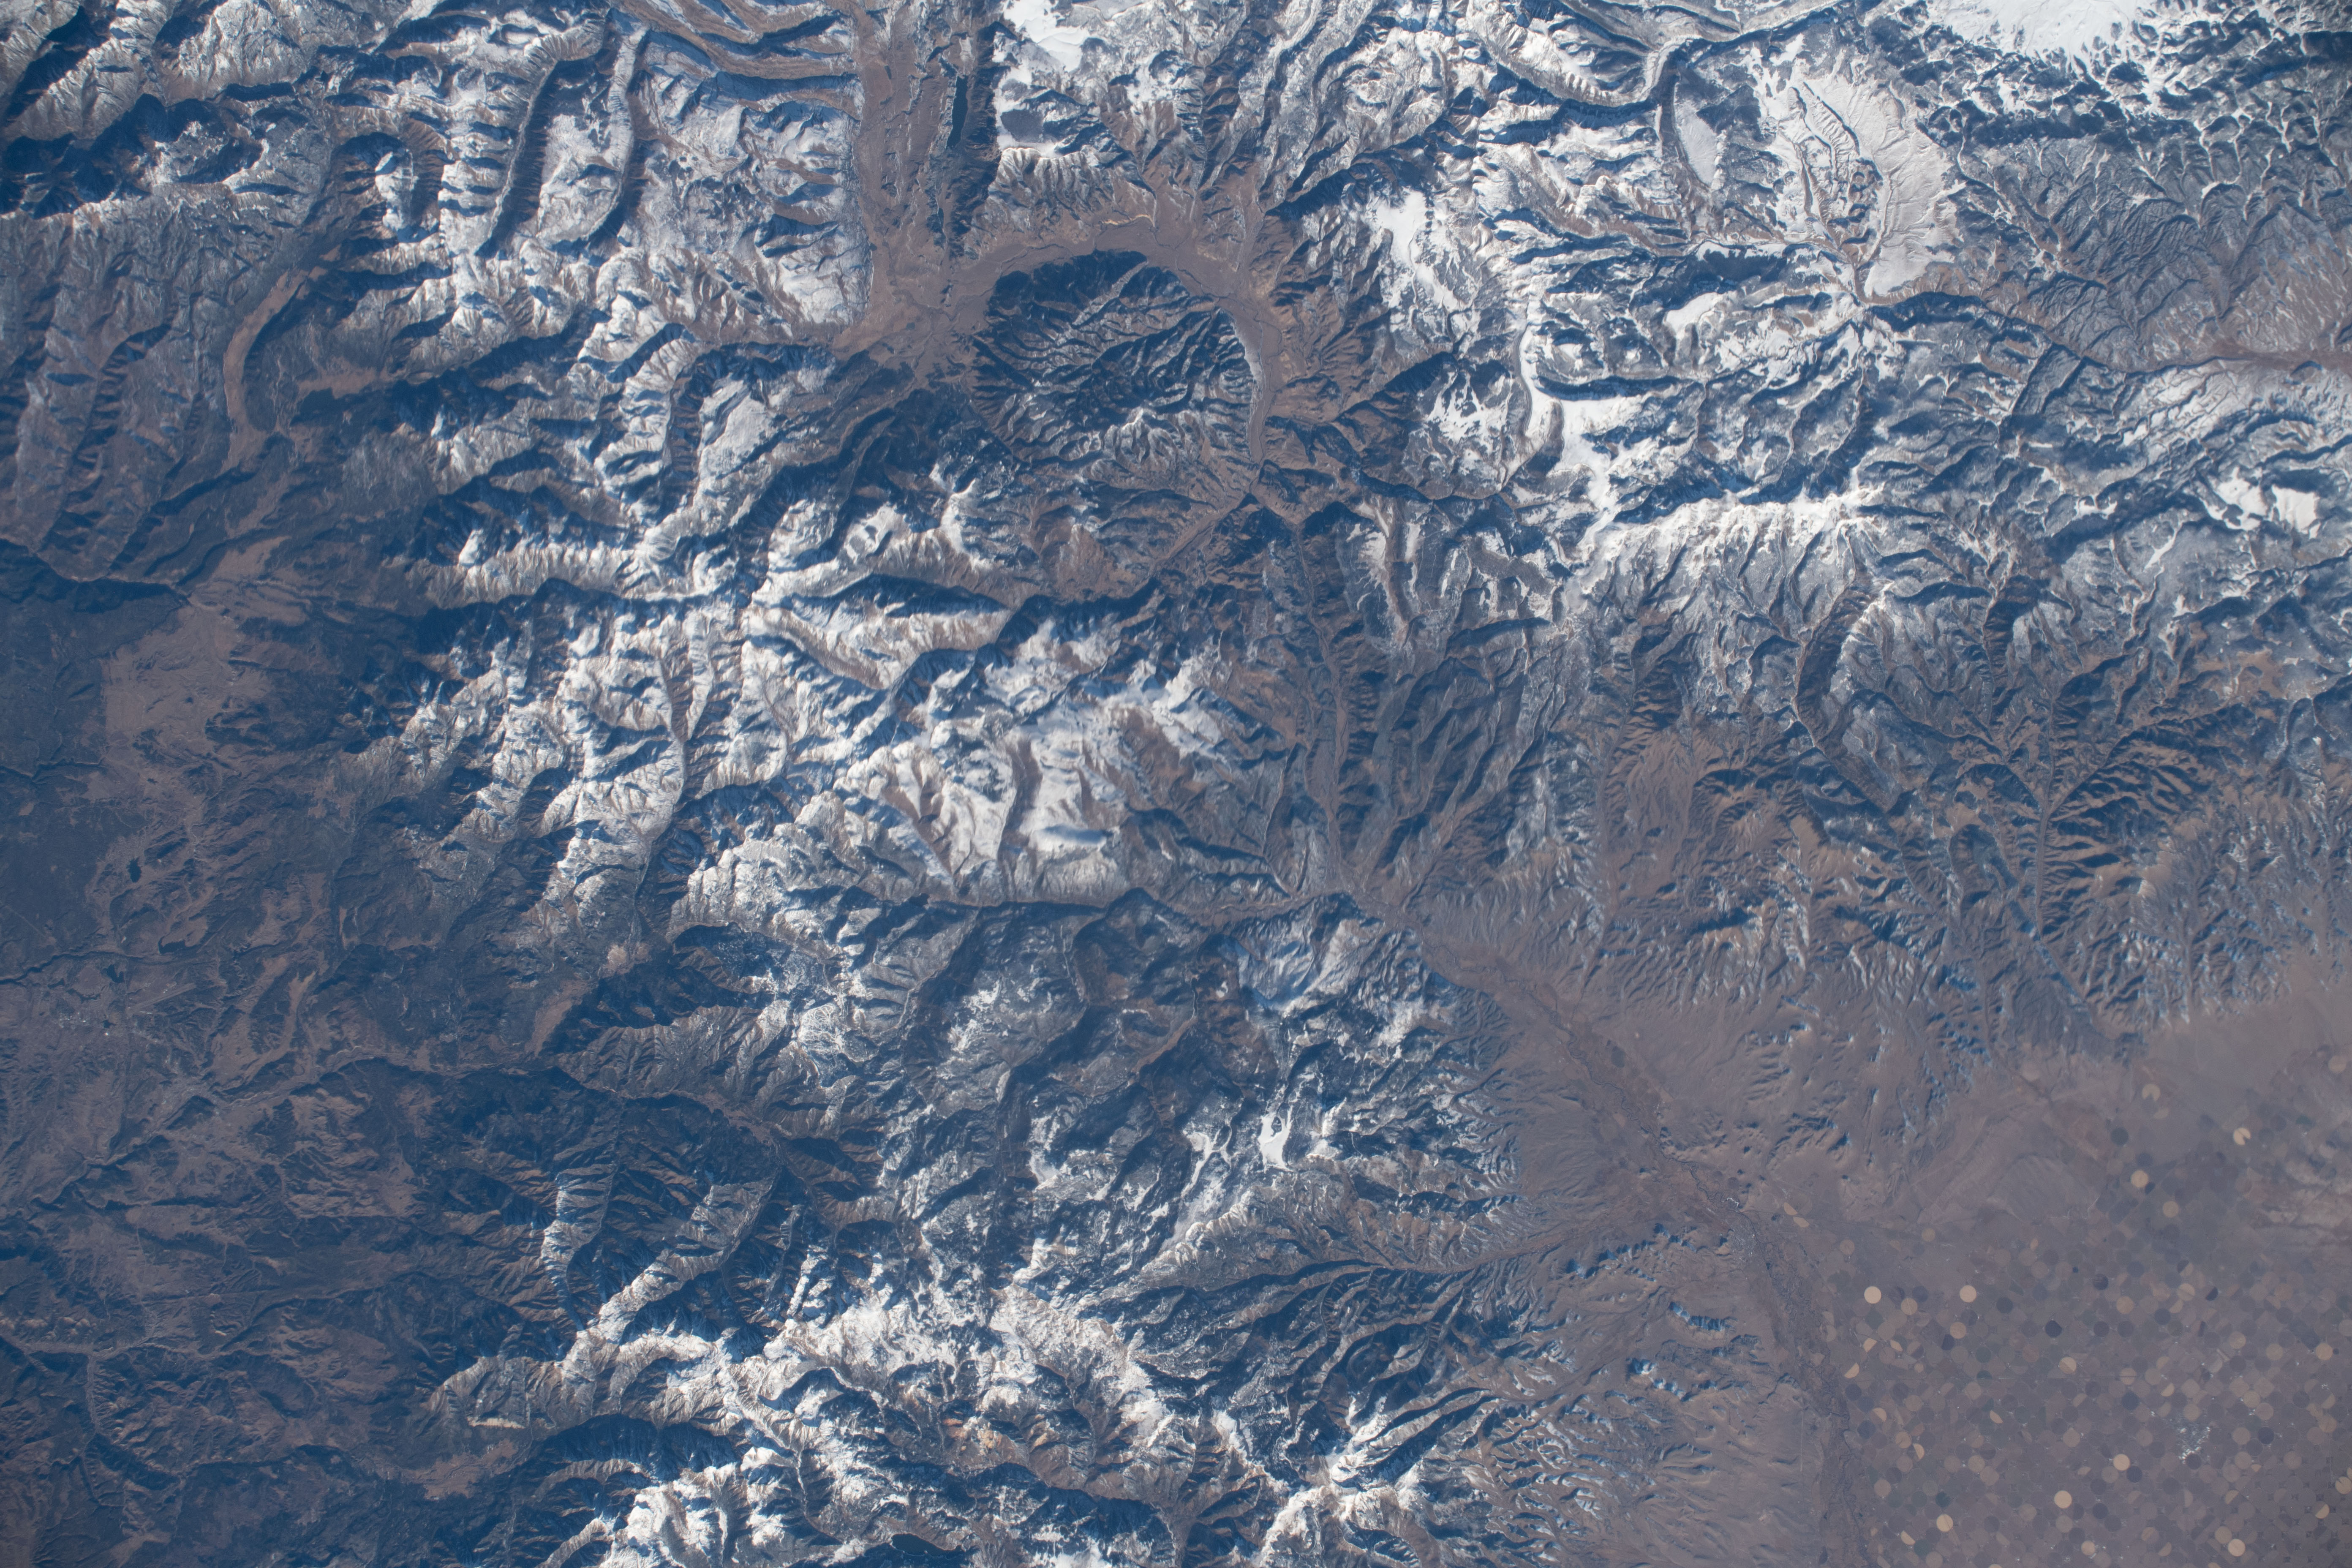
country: USA-COLORADO
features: RIO GRANDE, MESA MOUNTAIN, BLUE MOUNTAIN, MINERAL
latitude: 37.7
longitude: -106.7
